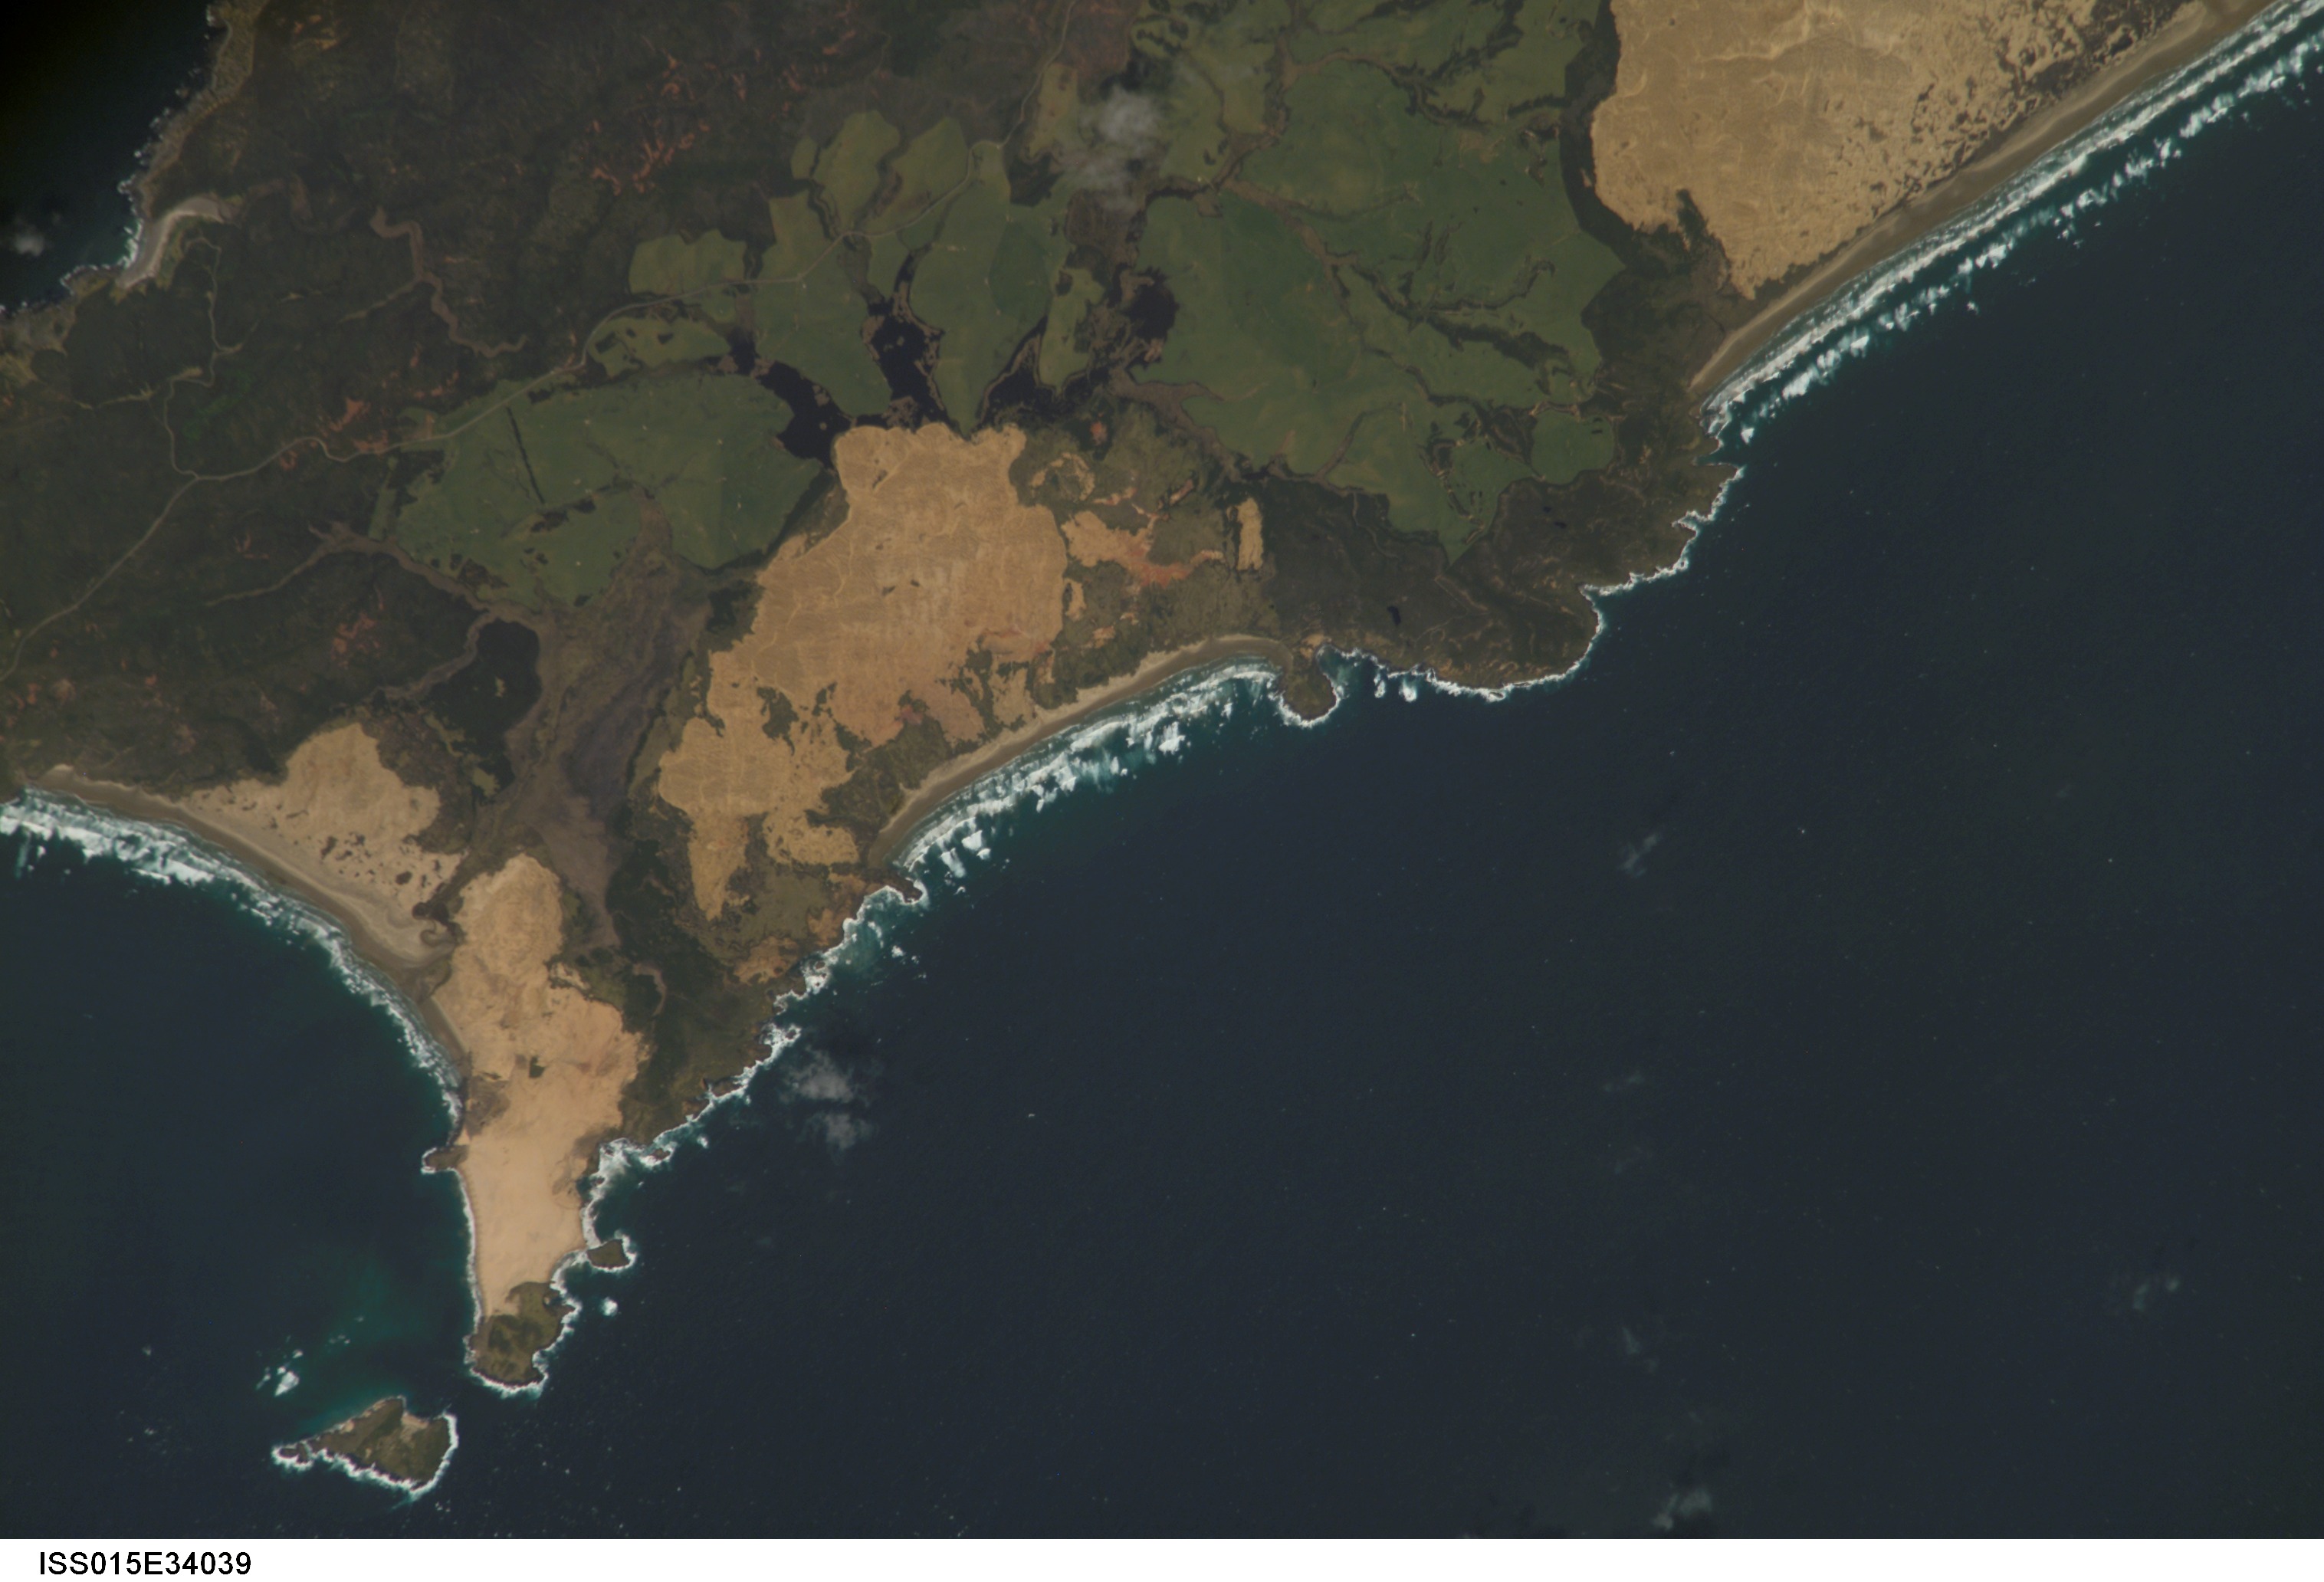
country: NEW ZEALAND-NI
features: C. MARIA VAN DIEMEN, DUNES, COAST
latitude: -34.5
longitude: 172.7
